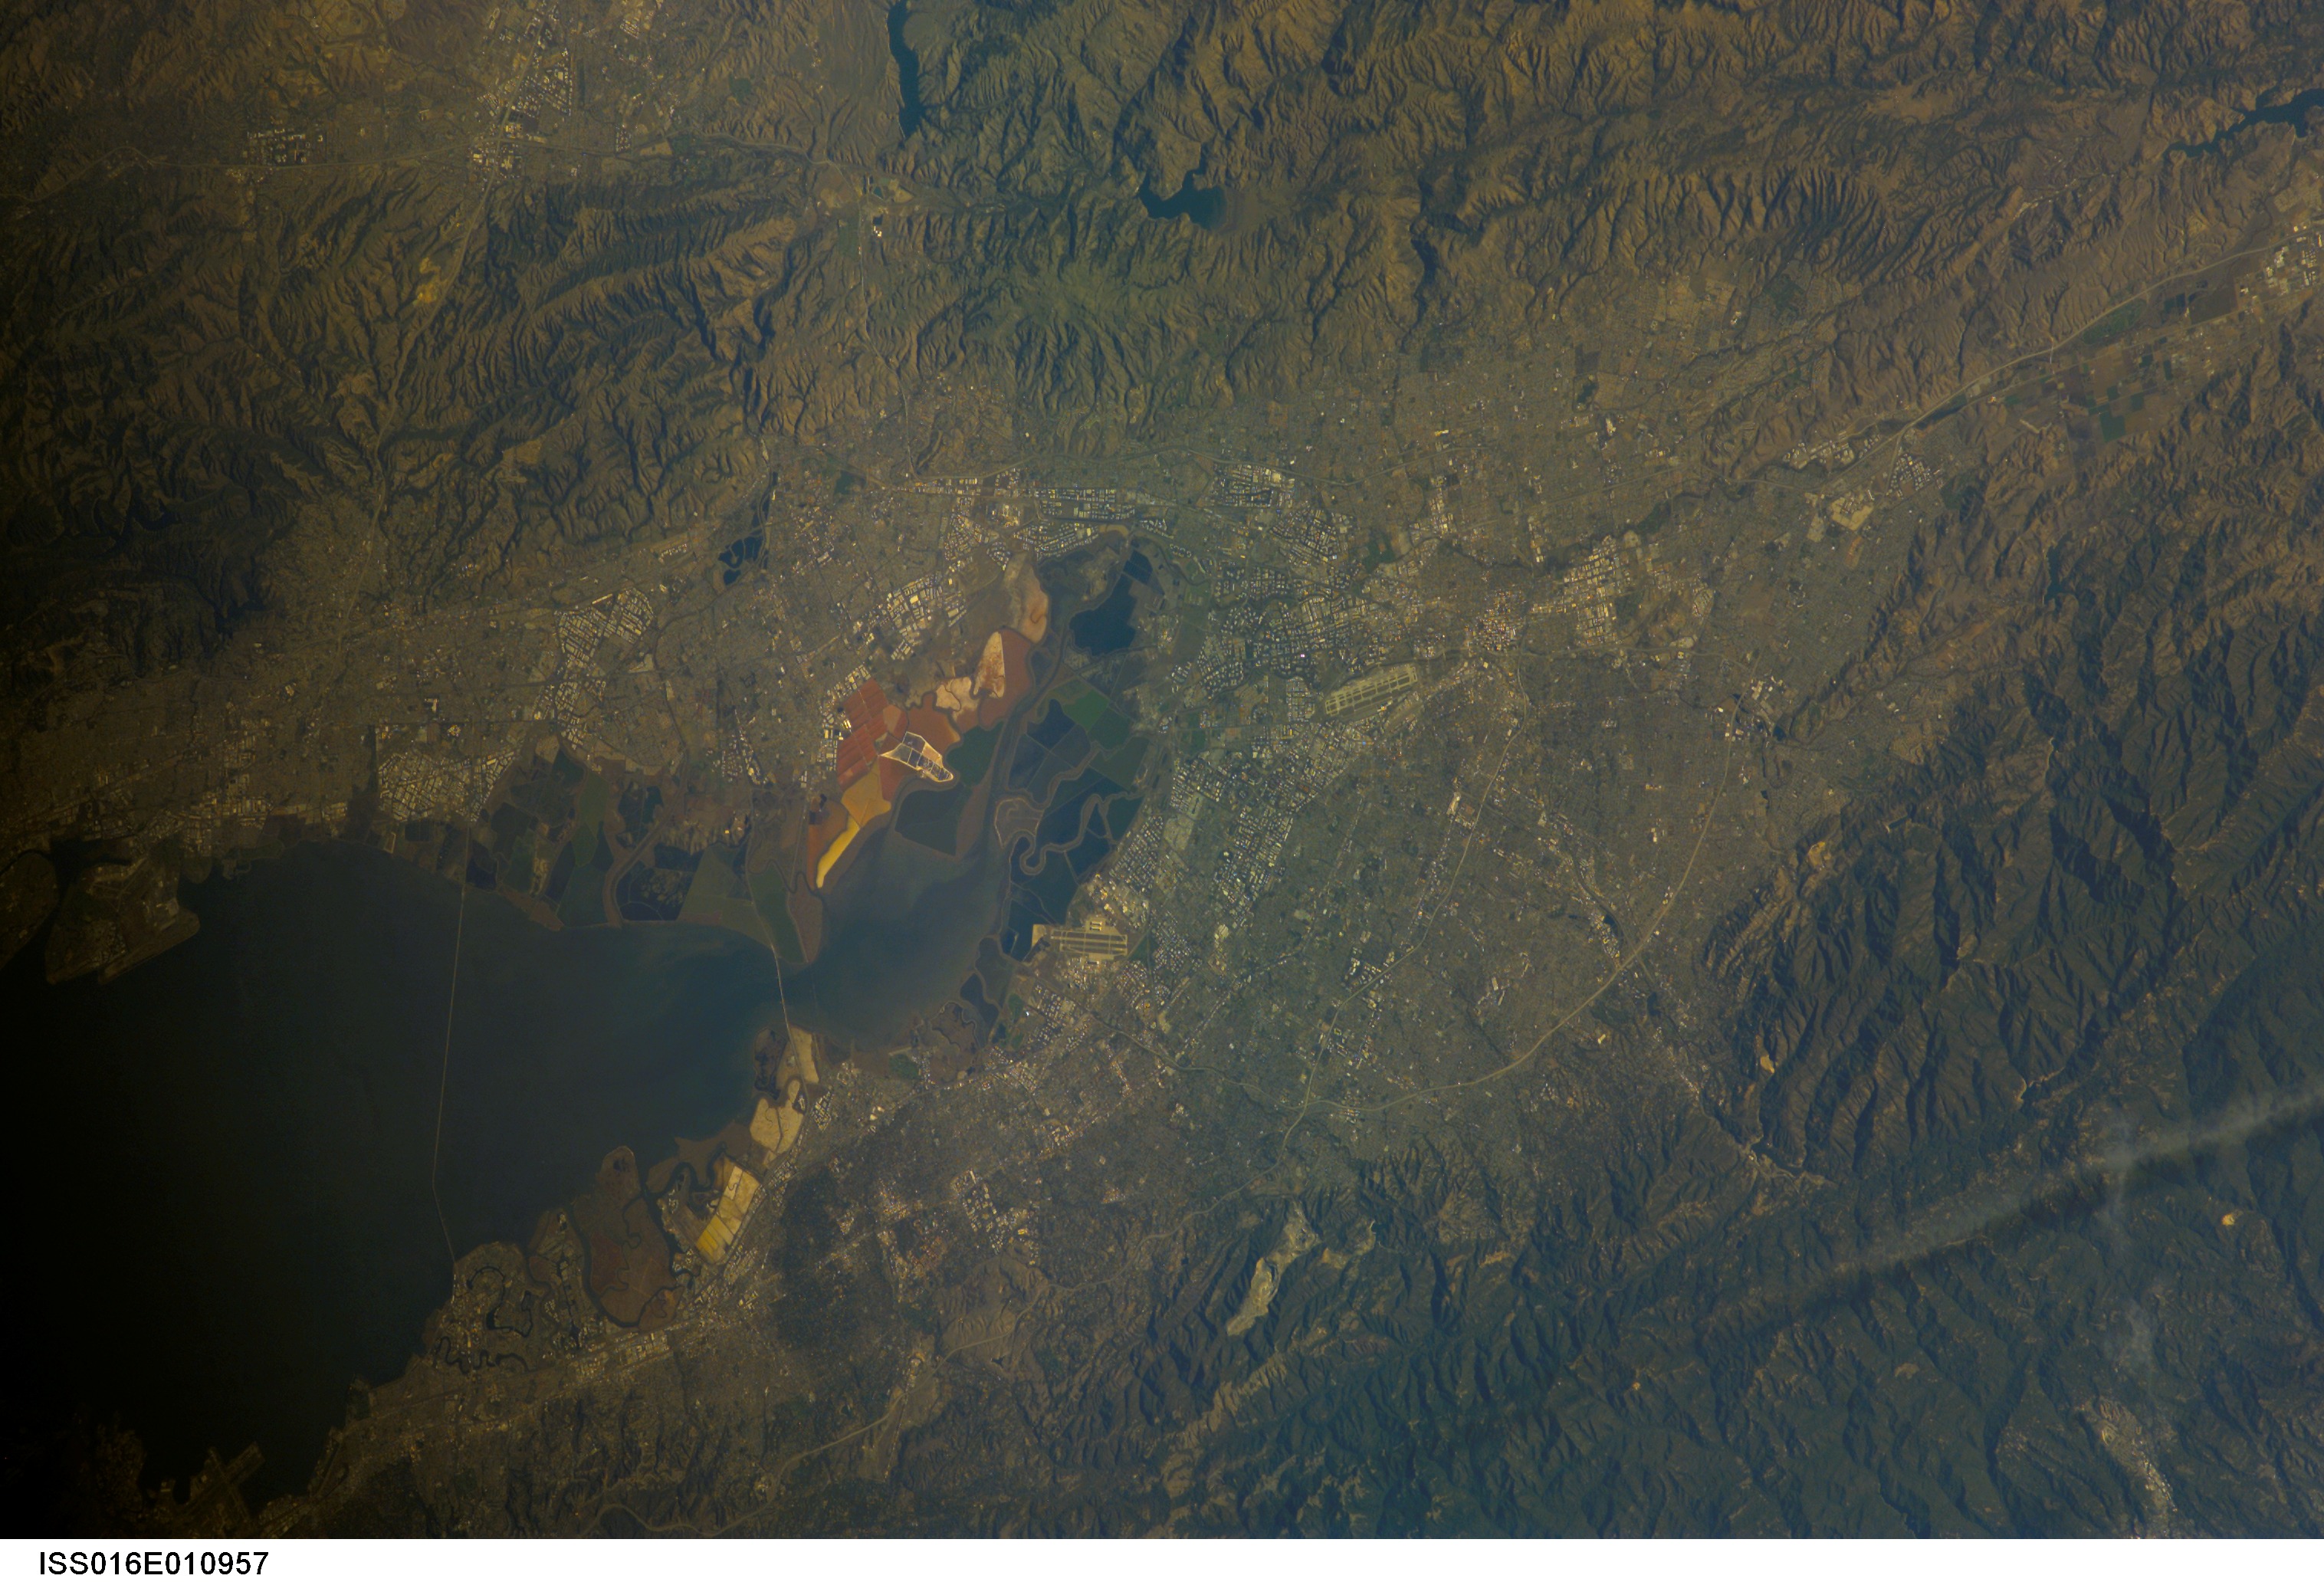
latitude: 37.5
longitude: -122.5
